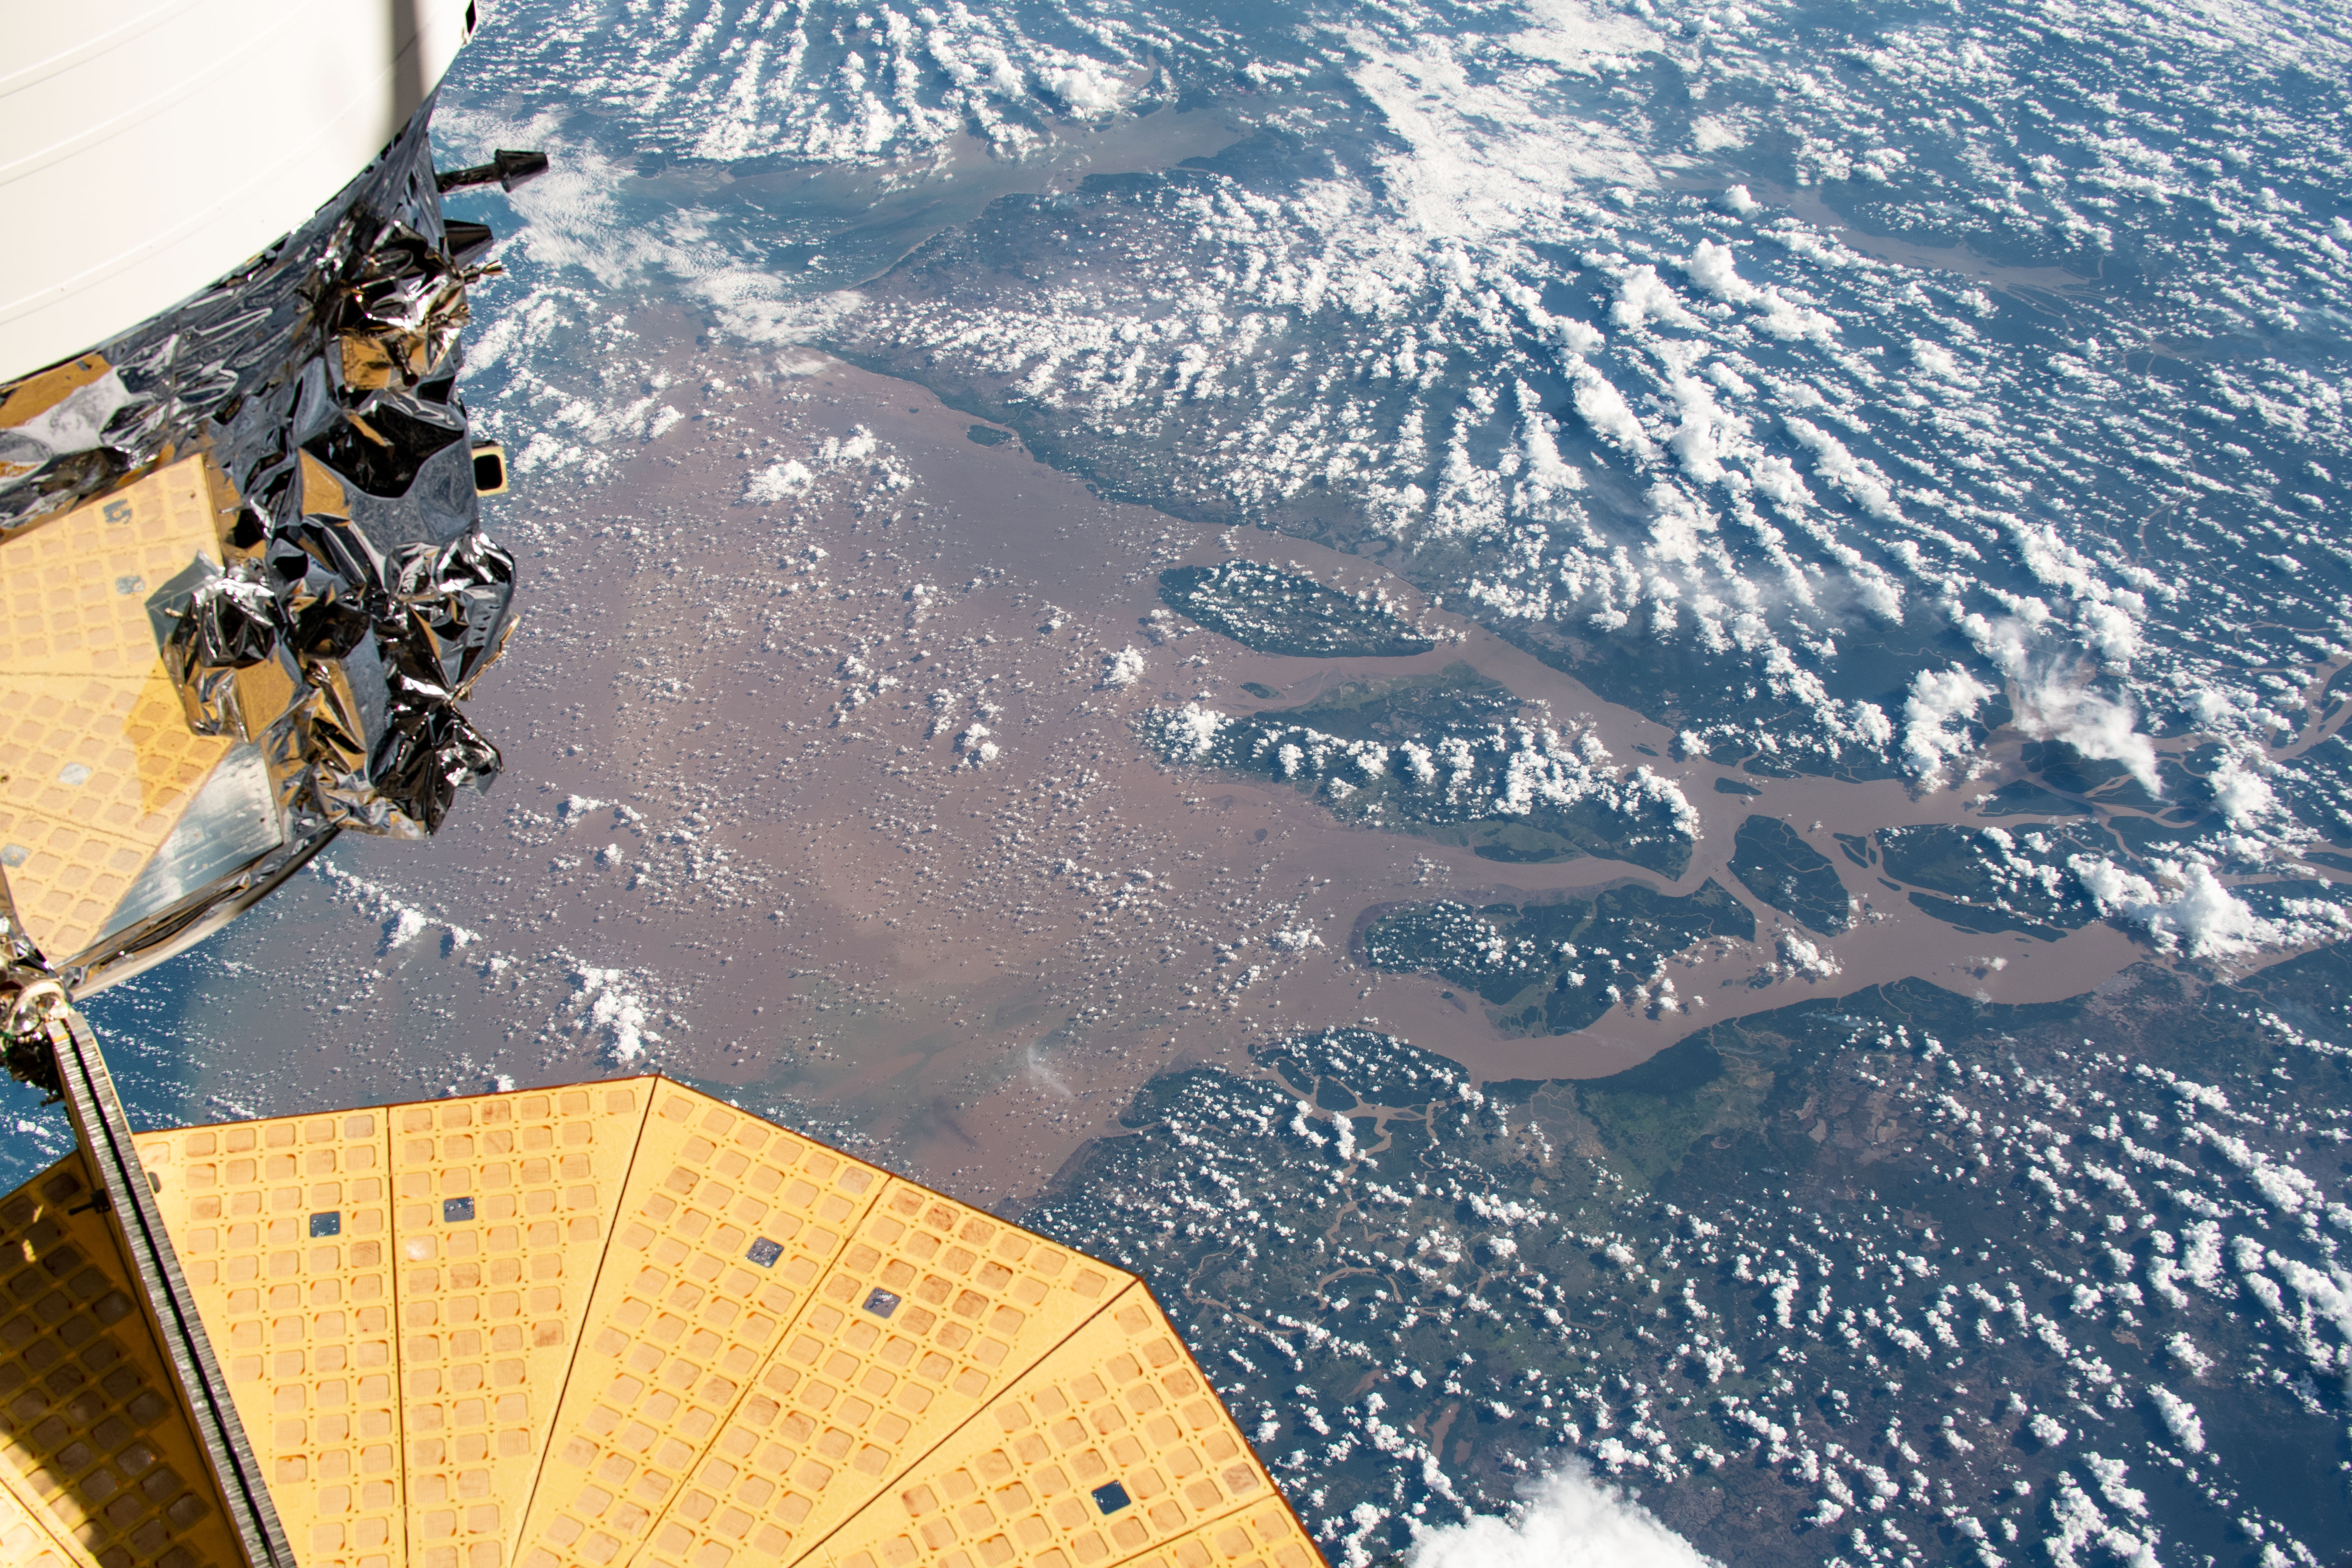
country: BRAZIL
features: RIO AMAZONAS, CANAL DO JURUPARI
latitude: 0.5
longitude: -49.5
